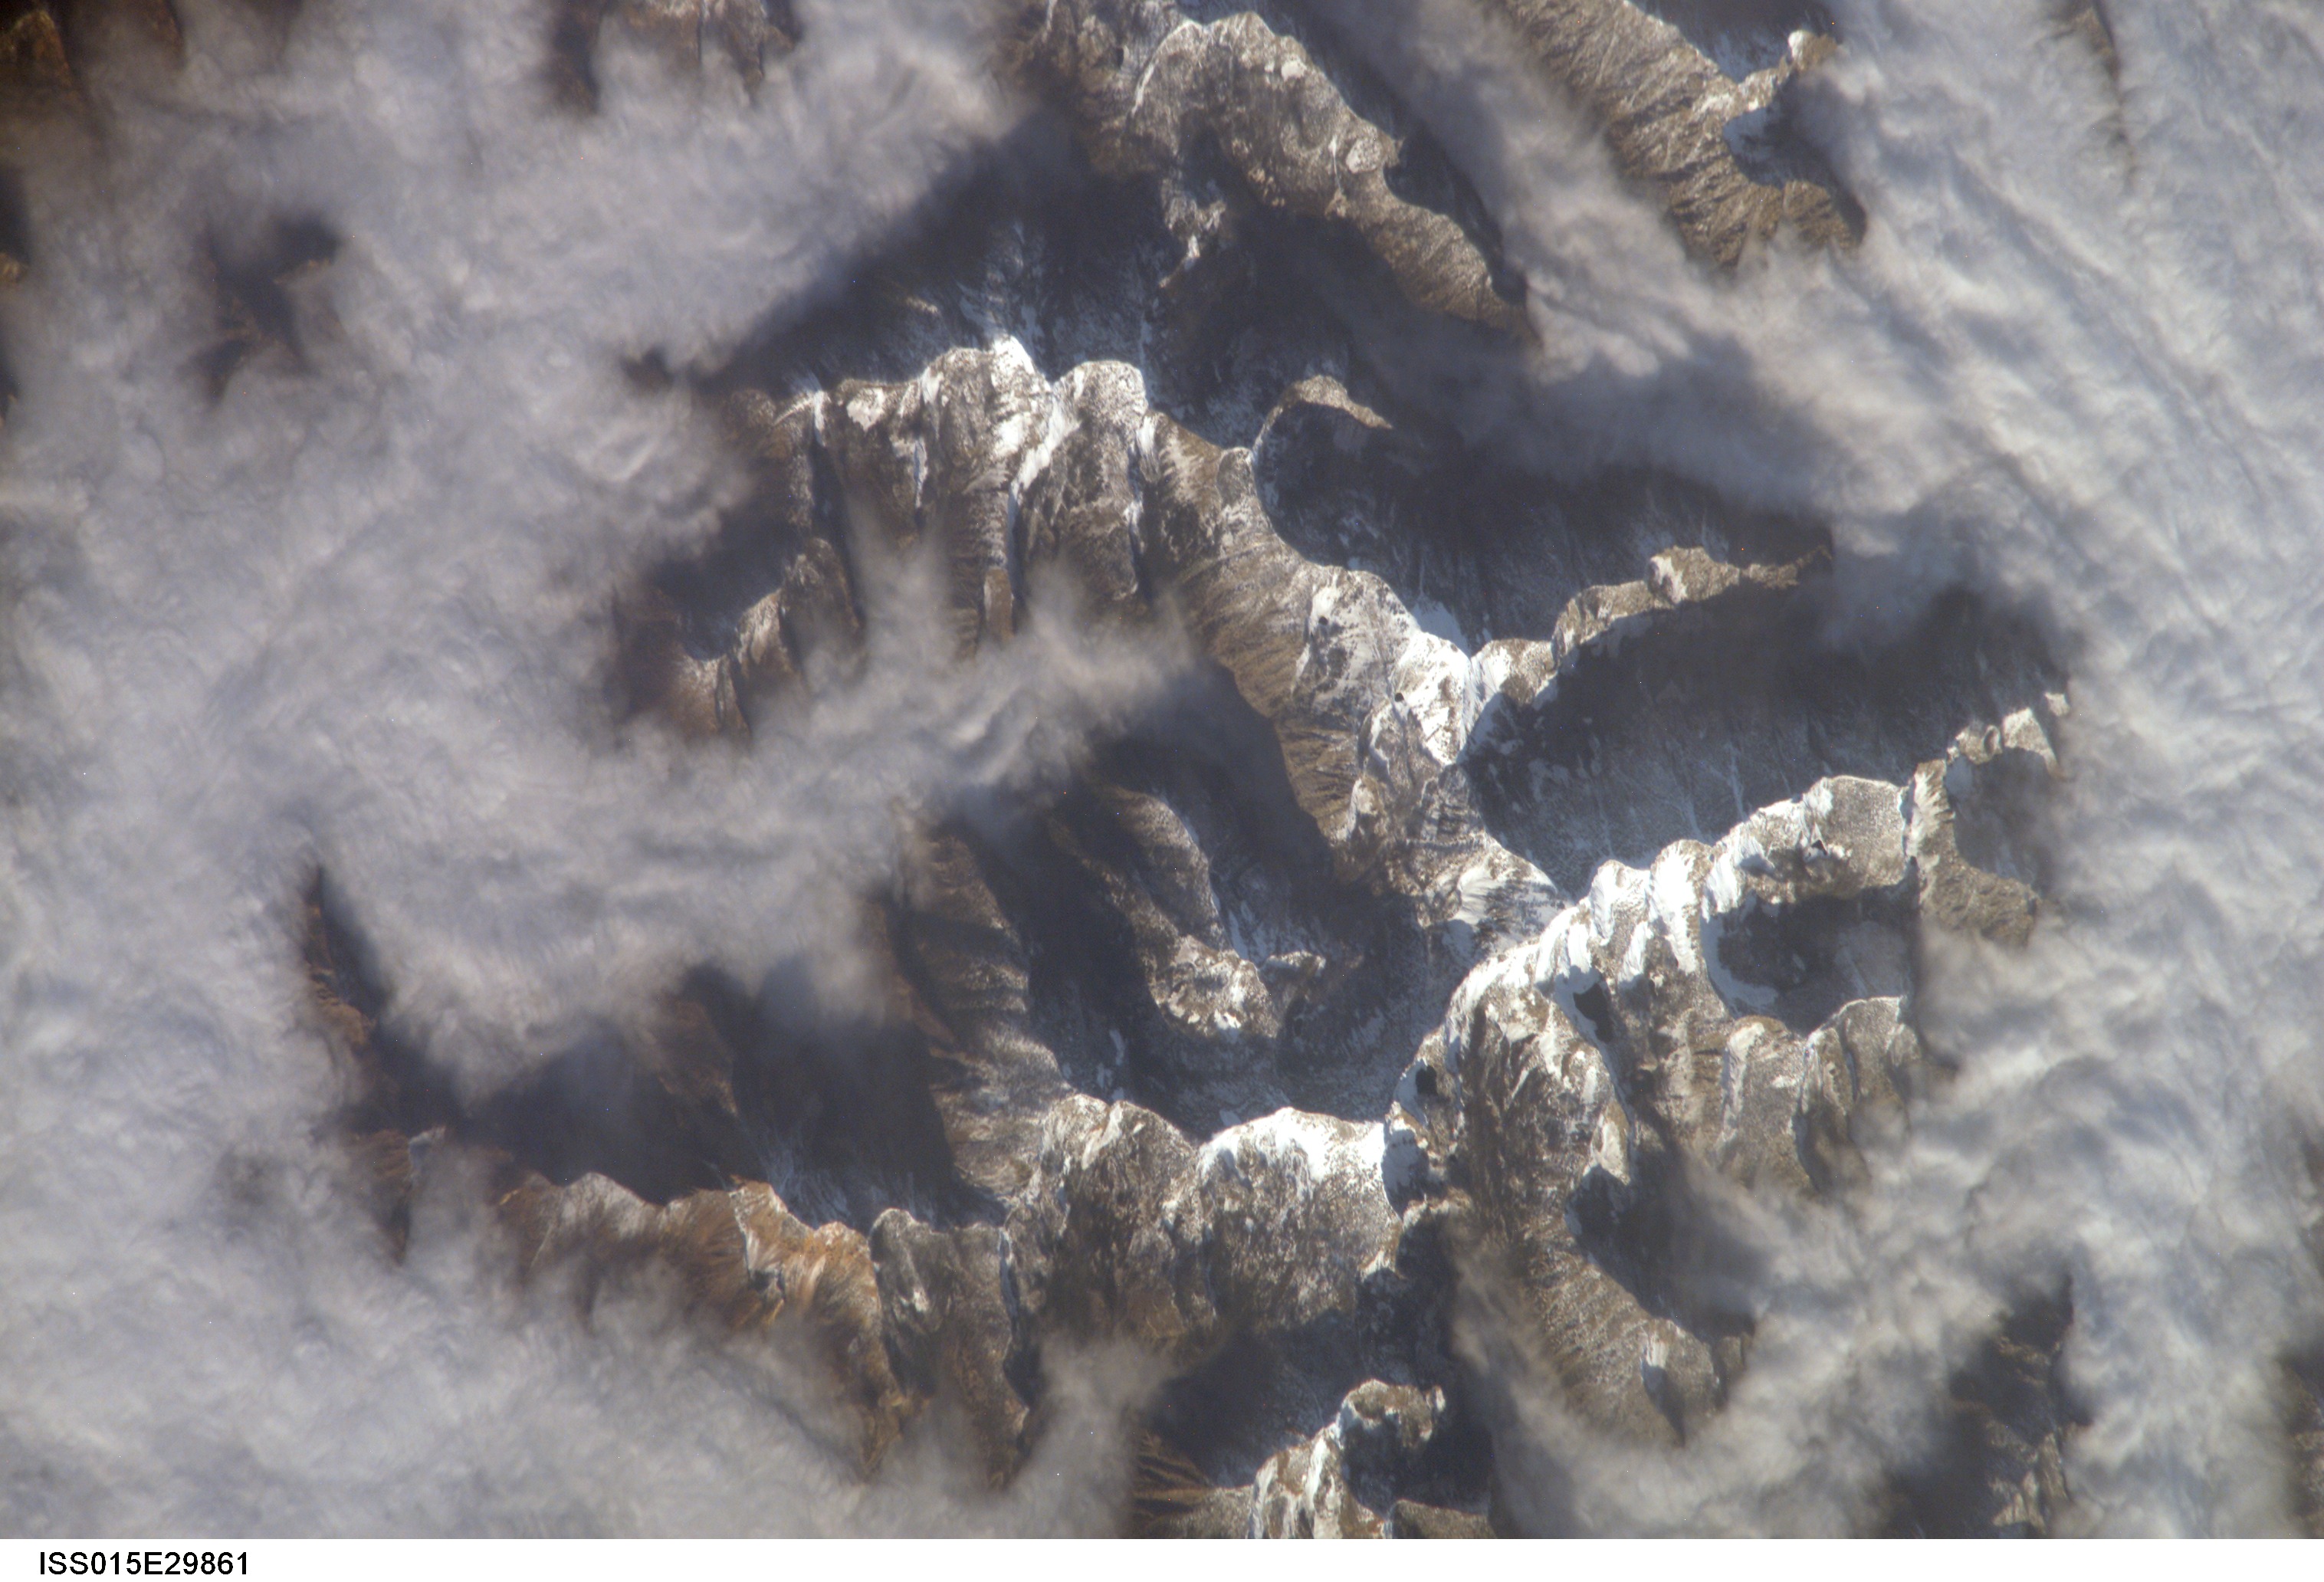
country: USA-IDAHO
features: SAWTOOTH RANGE, SNOW, CIRQUES
